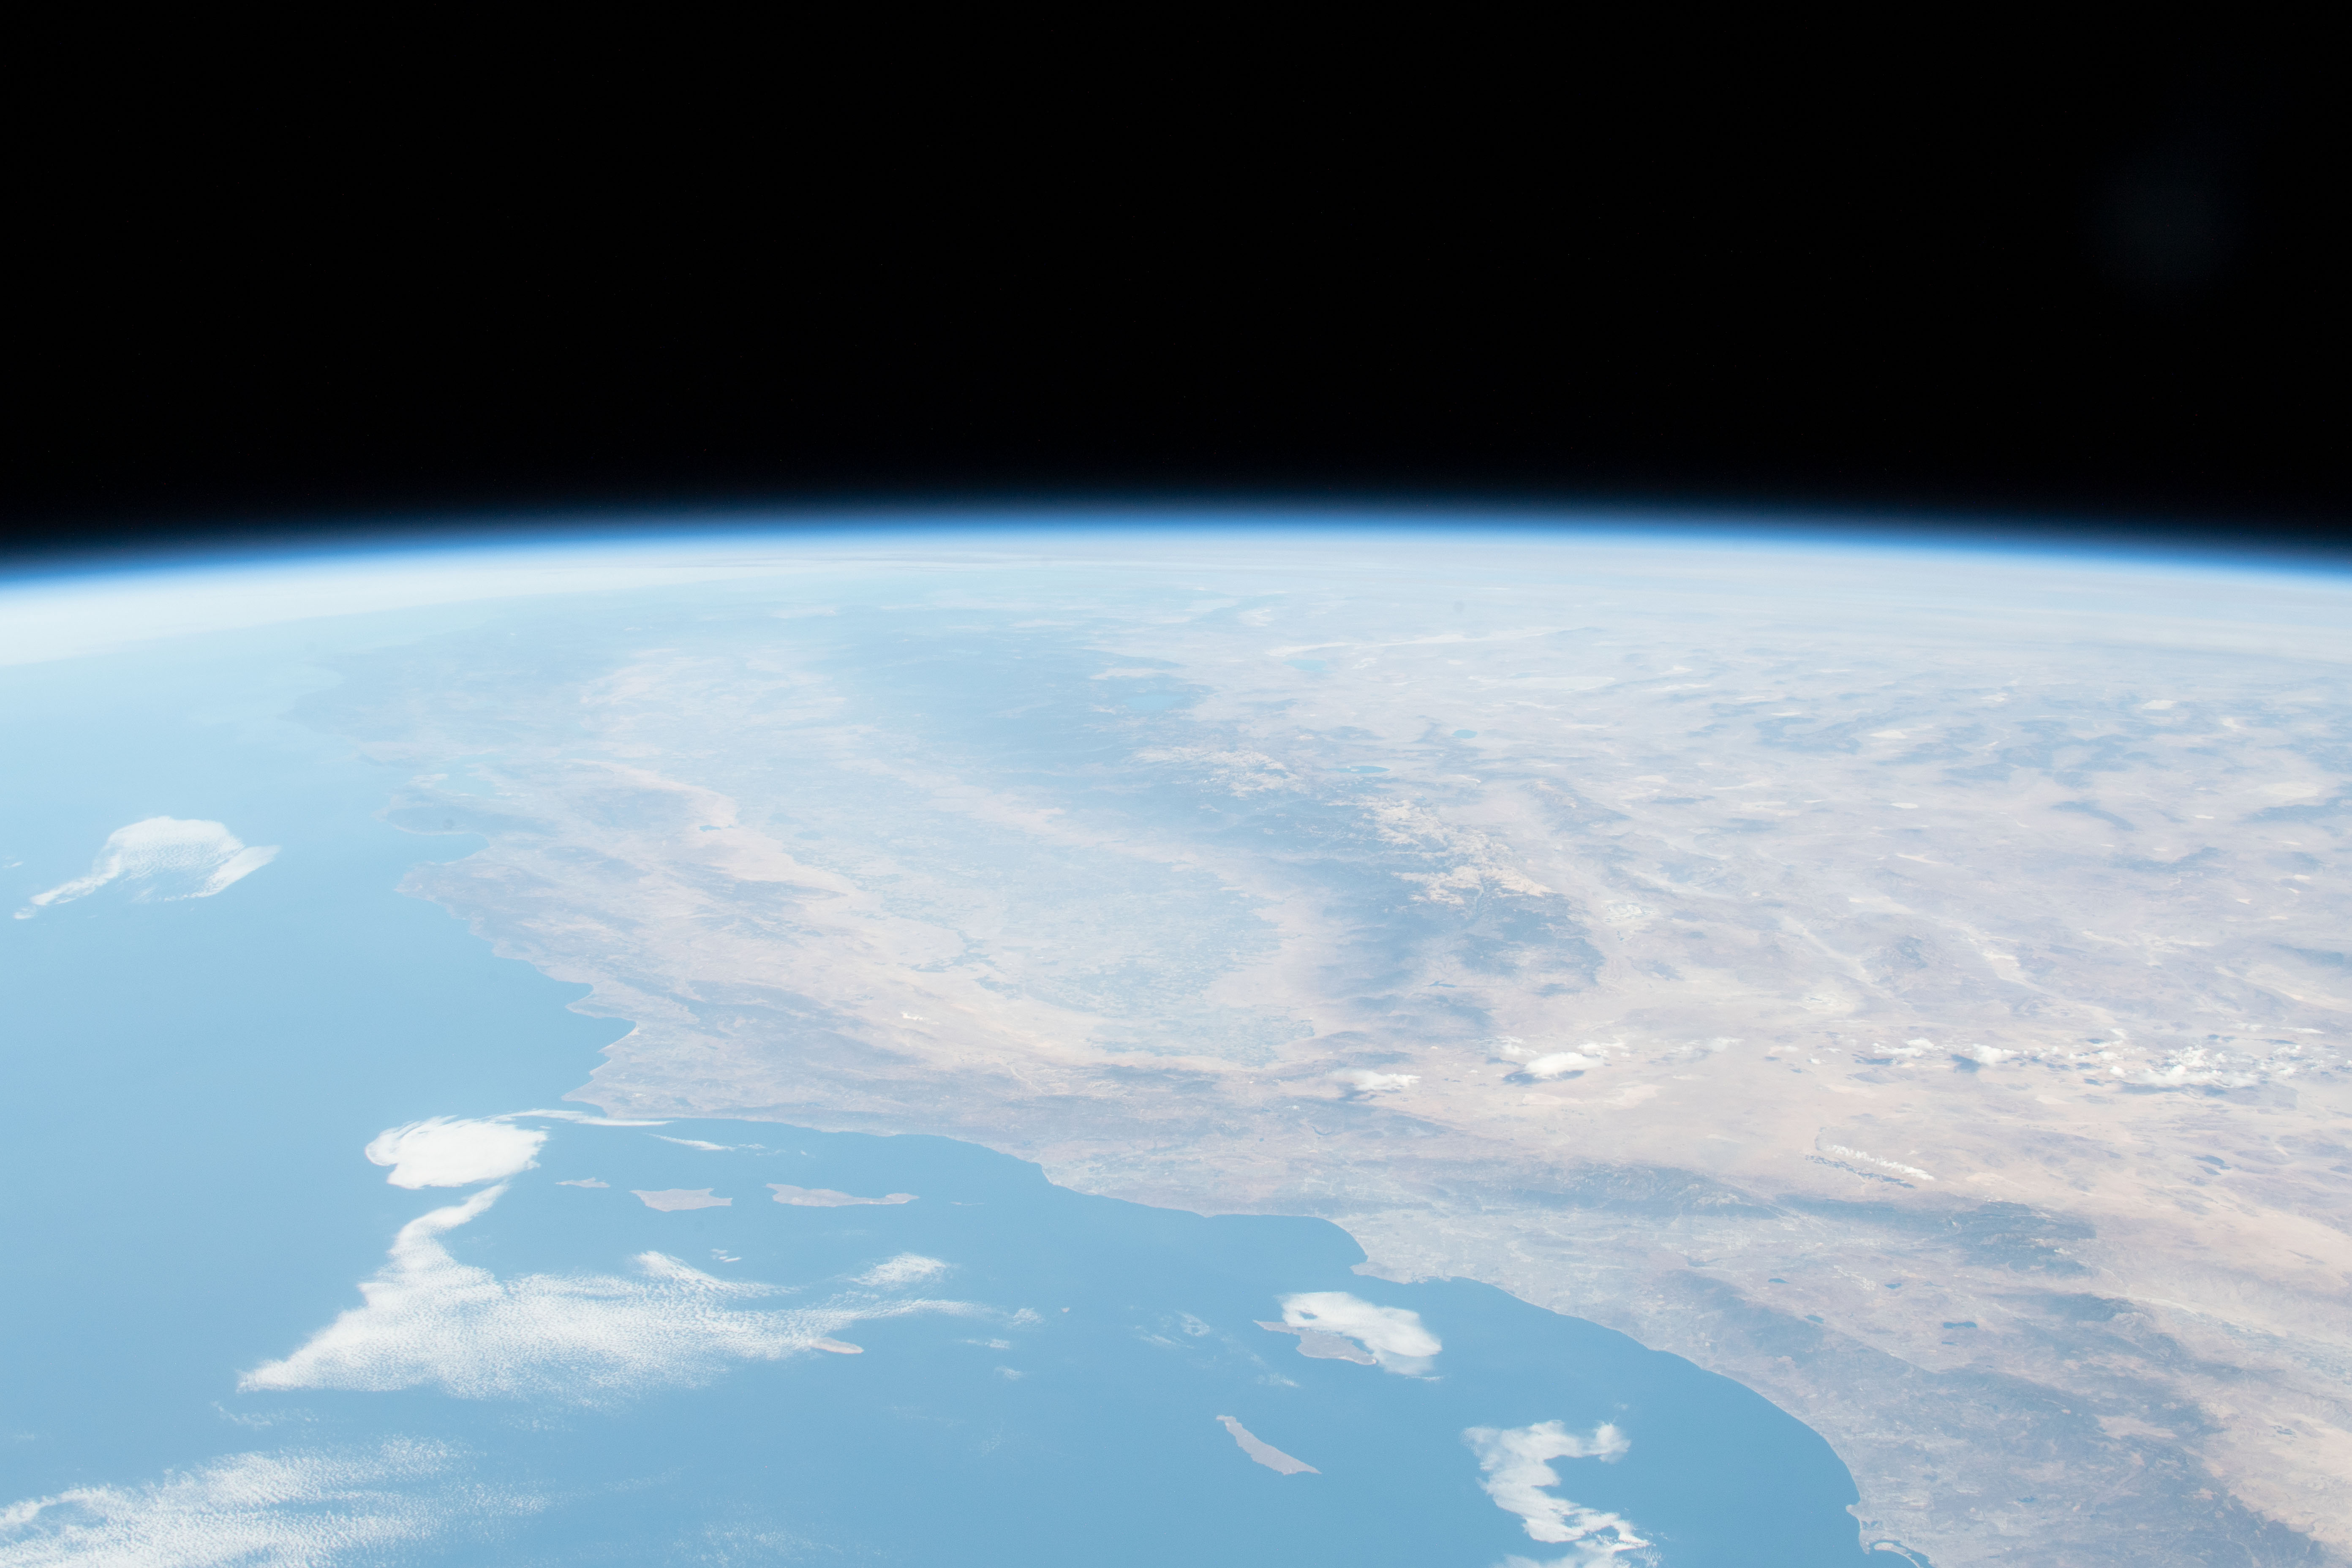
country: USA-CALIFORNIA
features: CALIFORNIA, SIERRA NEVADA
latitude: 37.0
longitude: -119.0
